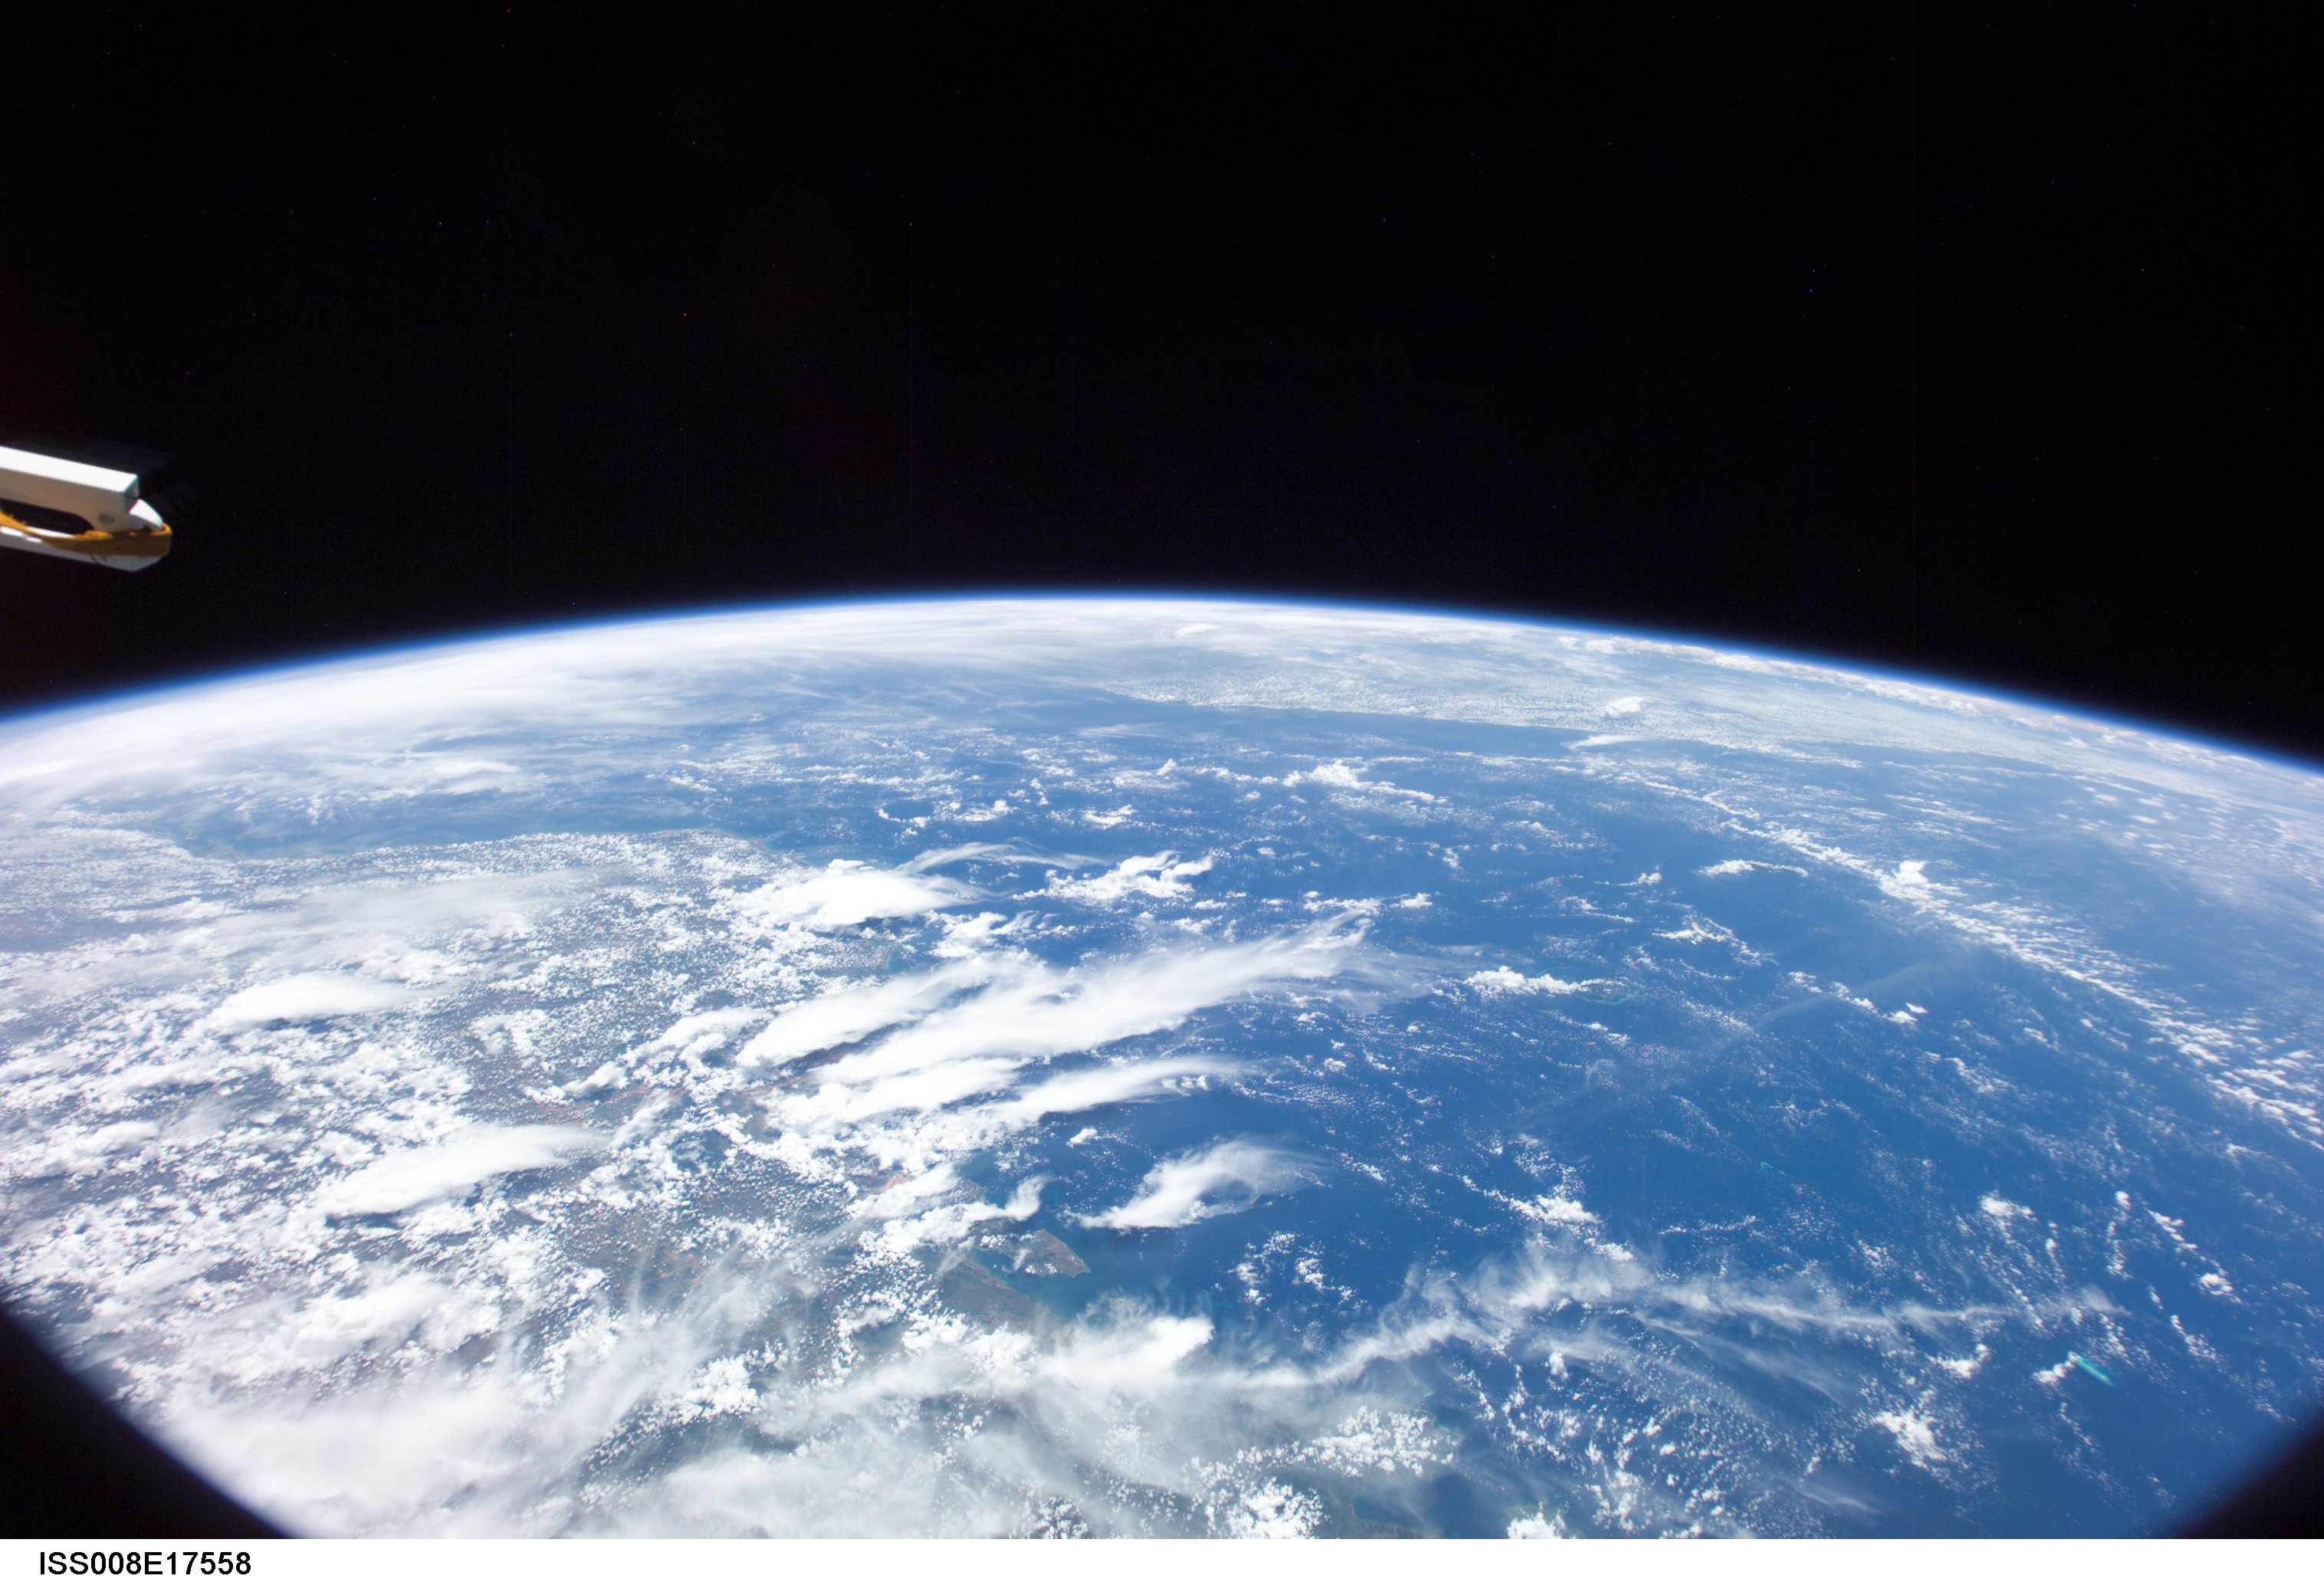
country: MADAGASCAR
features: MOZAMBIQUE CHAN., ATMOSPHERIC LIMB
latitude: -15.0
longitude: 44.5
